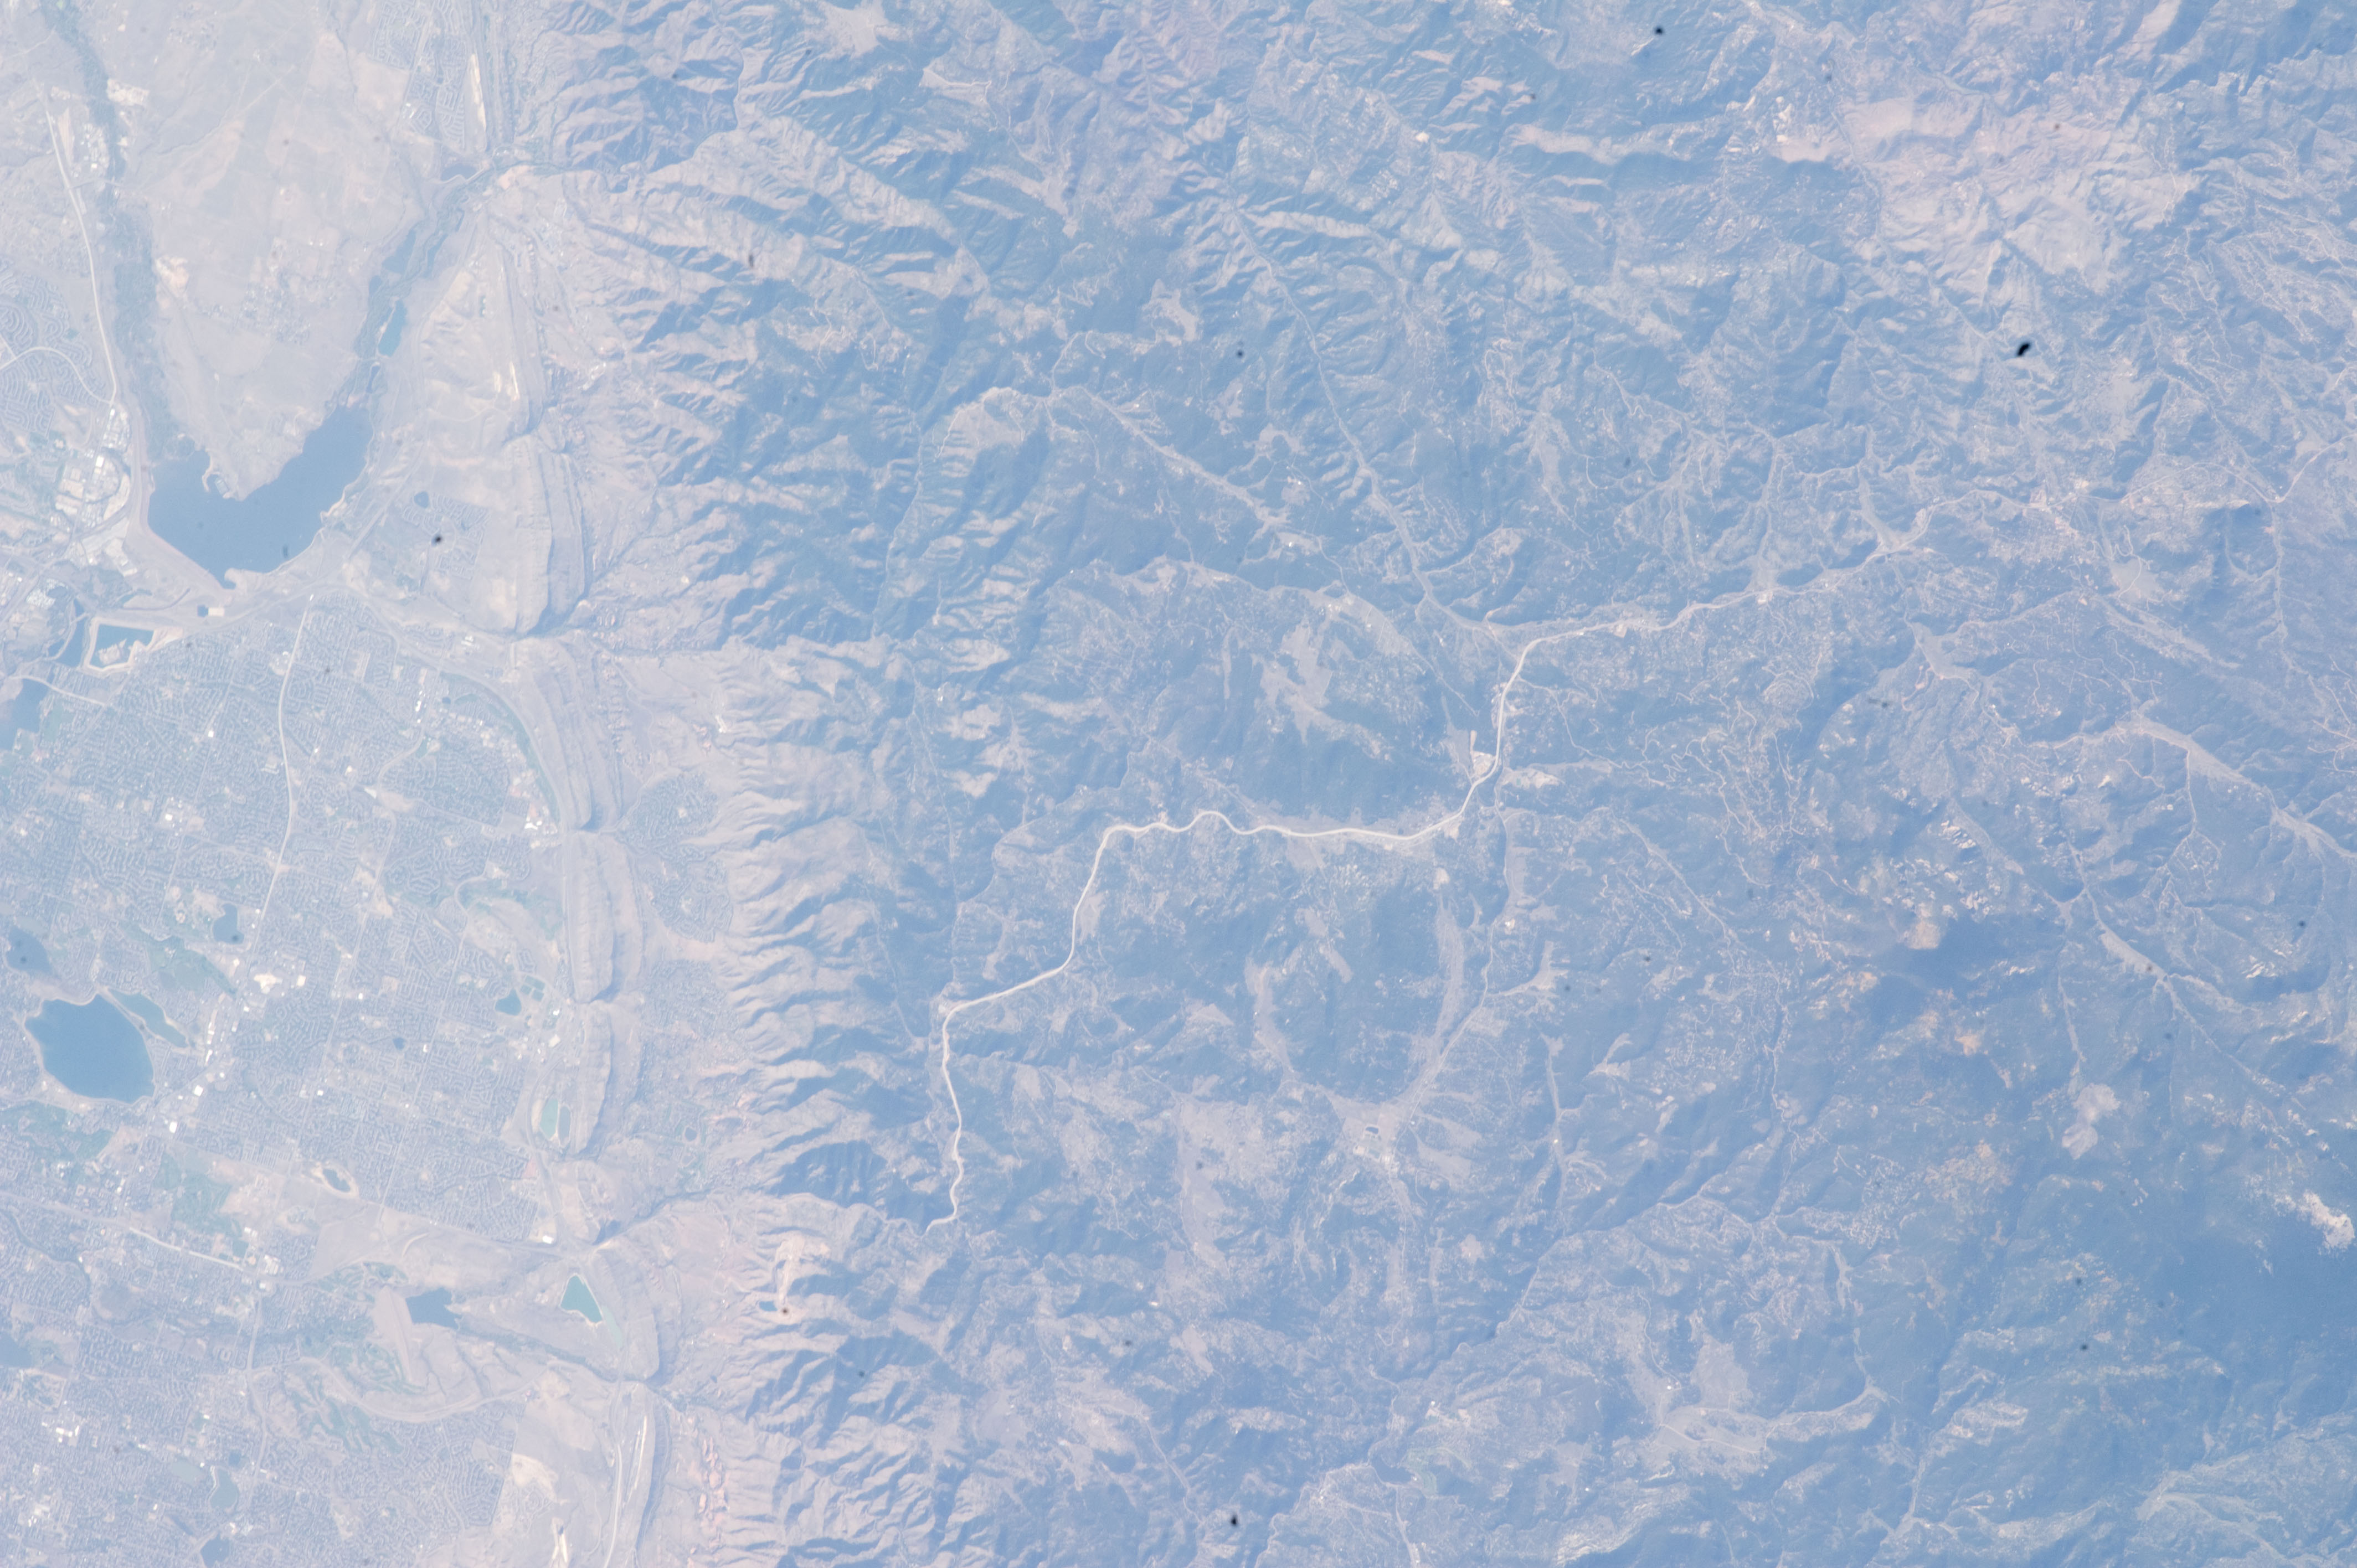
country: USA-COLORADO
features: ROCKY MTS., RAVINES, FOR., ROADS, SW. DENVER, PLATTE R. DRAIN.
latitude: 39.5
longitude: -105.3
